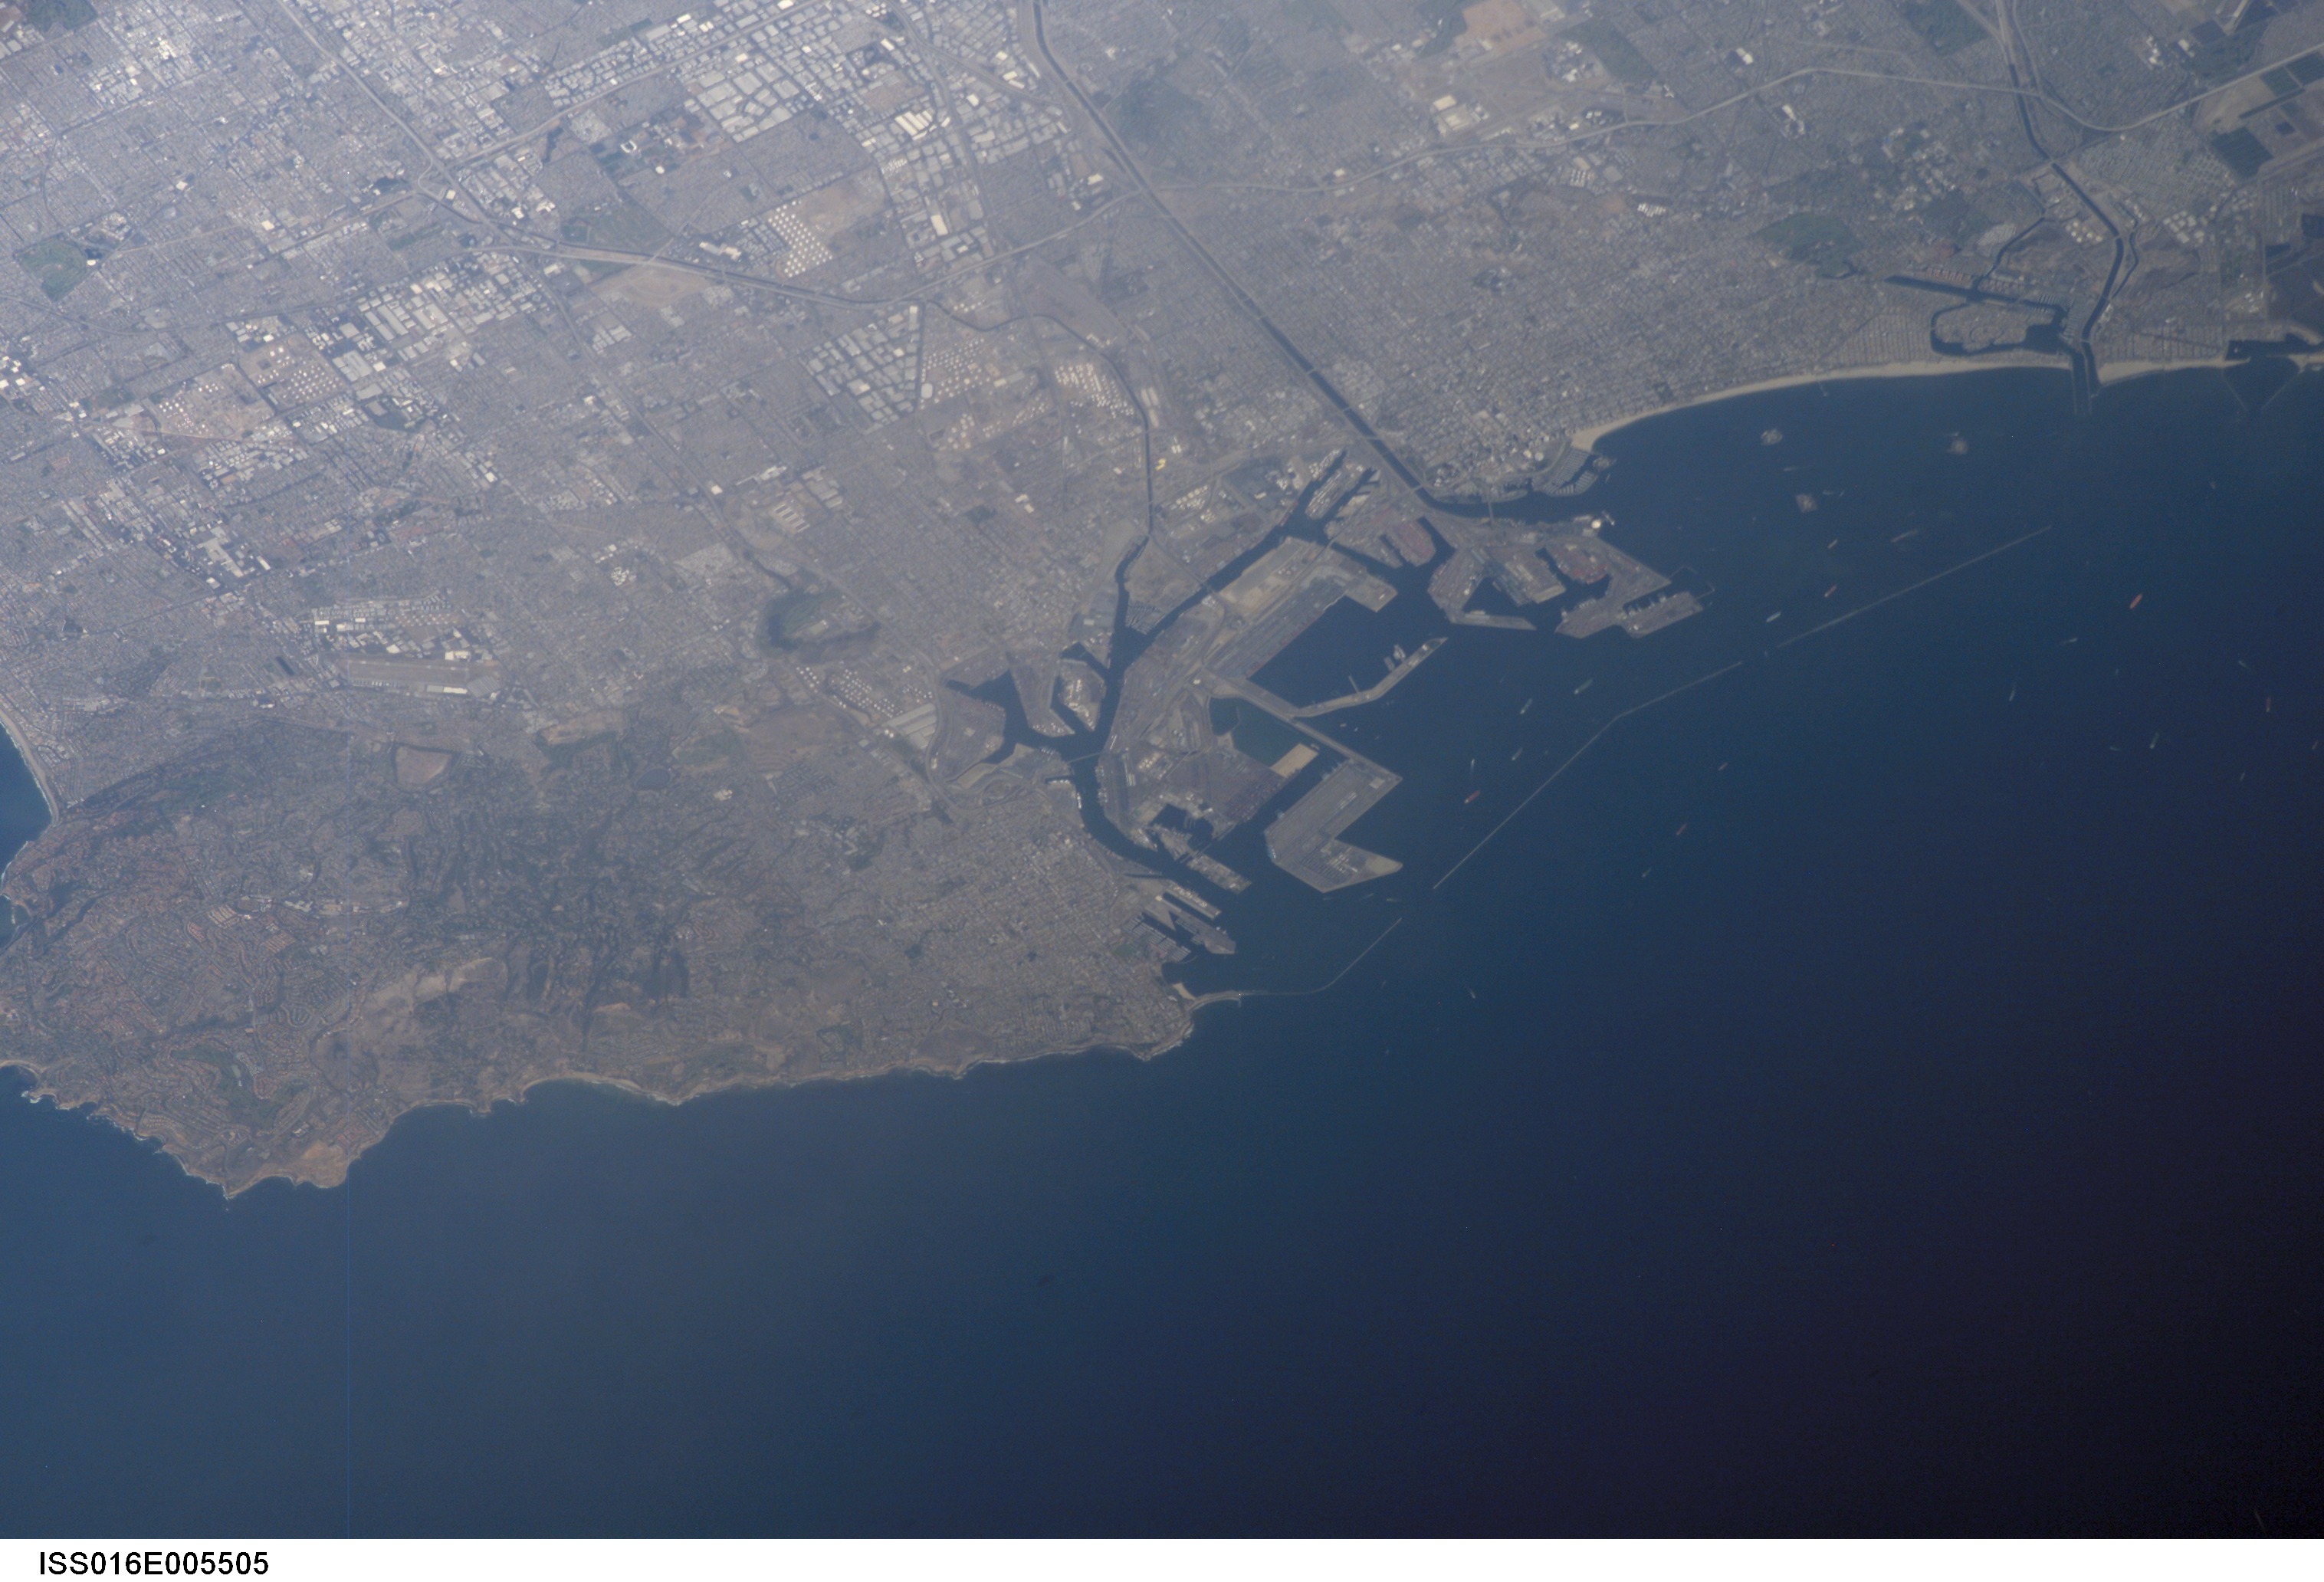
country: USA-CALIFORNIA
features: PT. FERMIN, LONG BEACH, HARBOR
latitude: 33.8
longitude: -118.2
